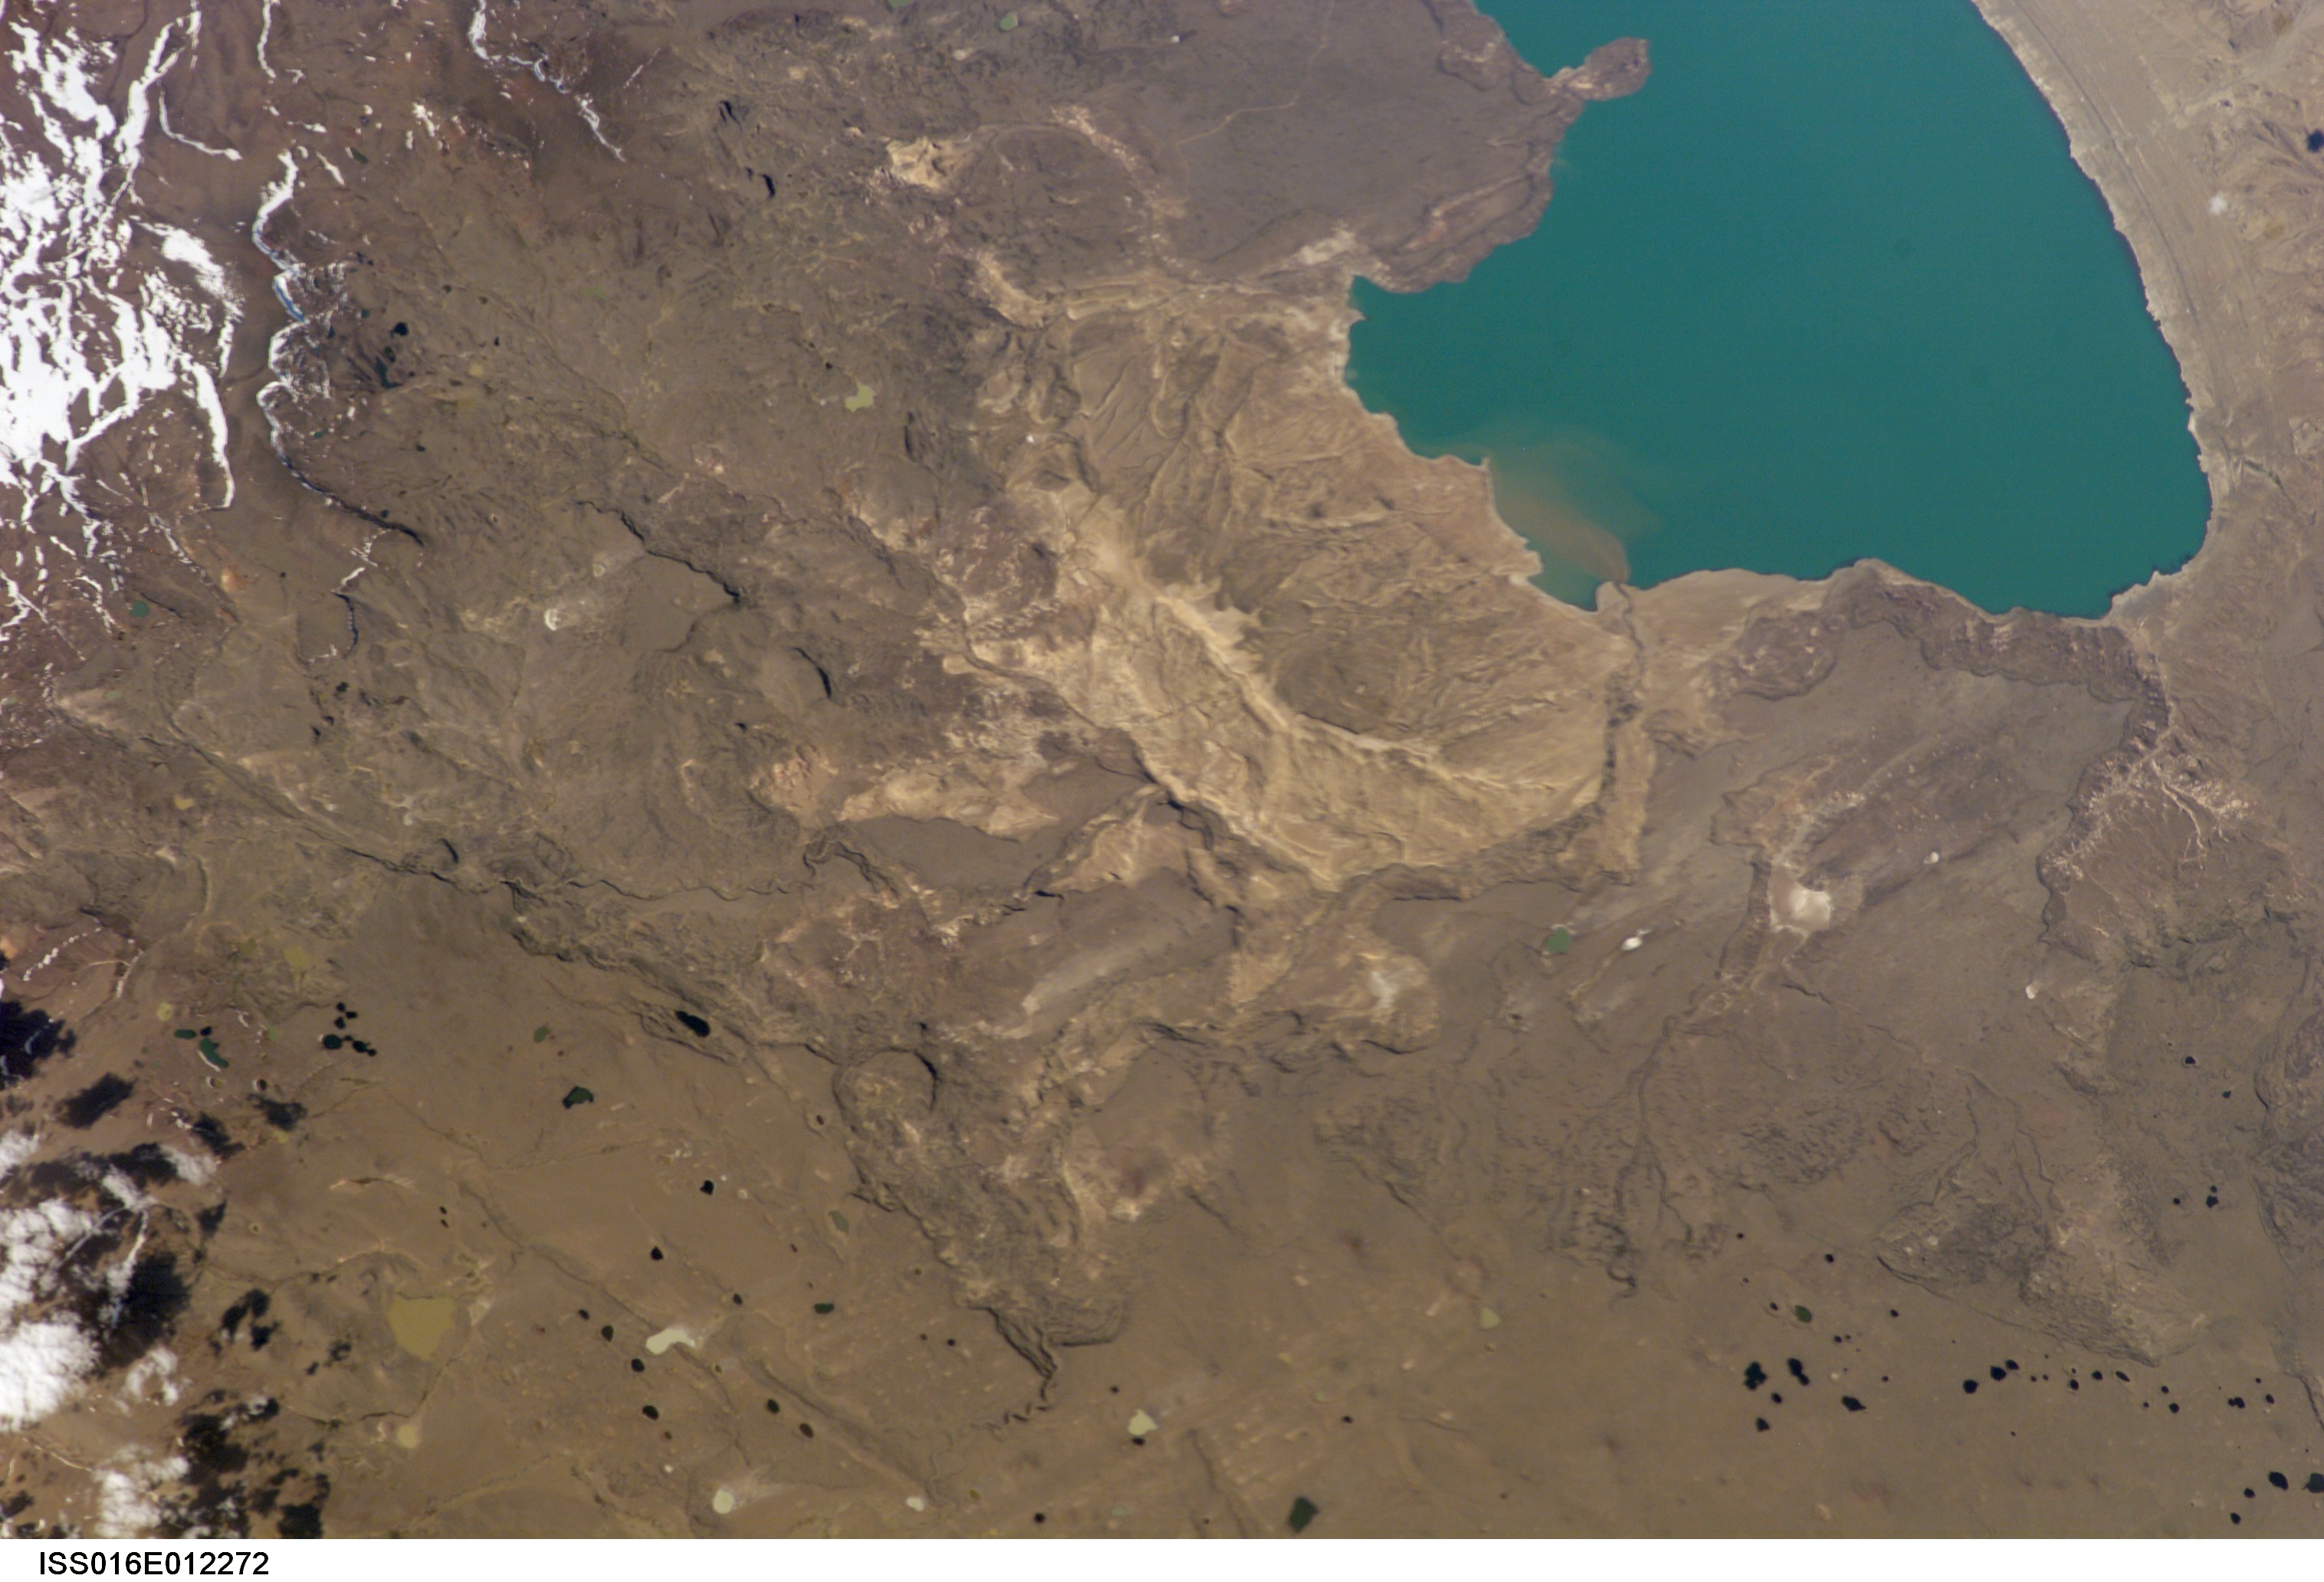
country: ARGENTINA
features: LAKE CARDIEL, SEDIMENT PLUME
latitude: -49.0
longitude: -71.5
